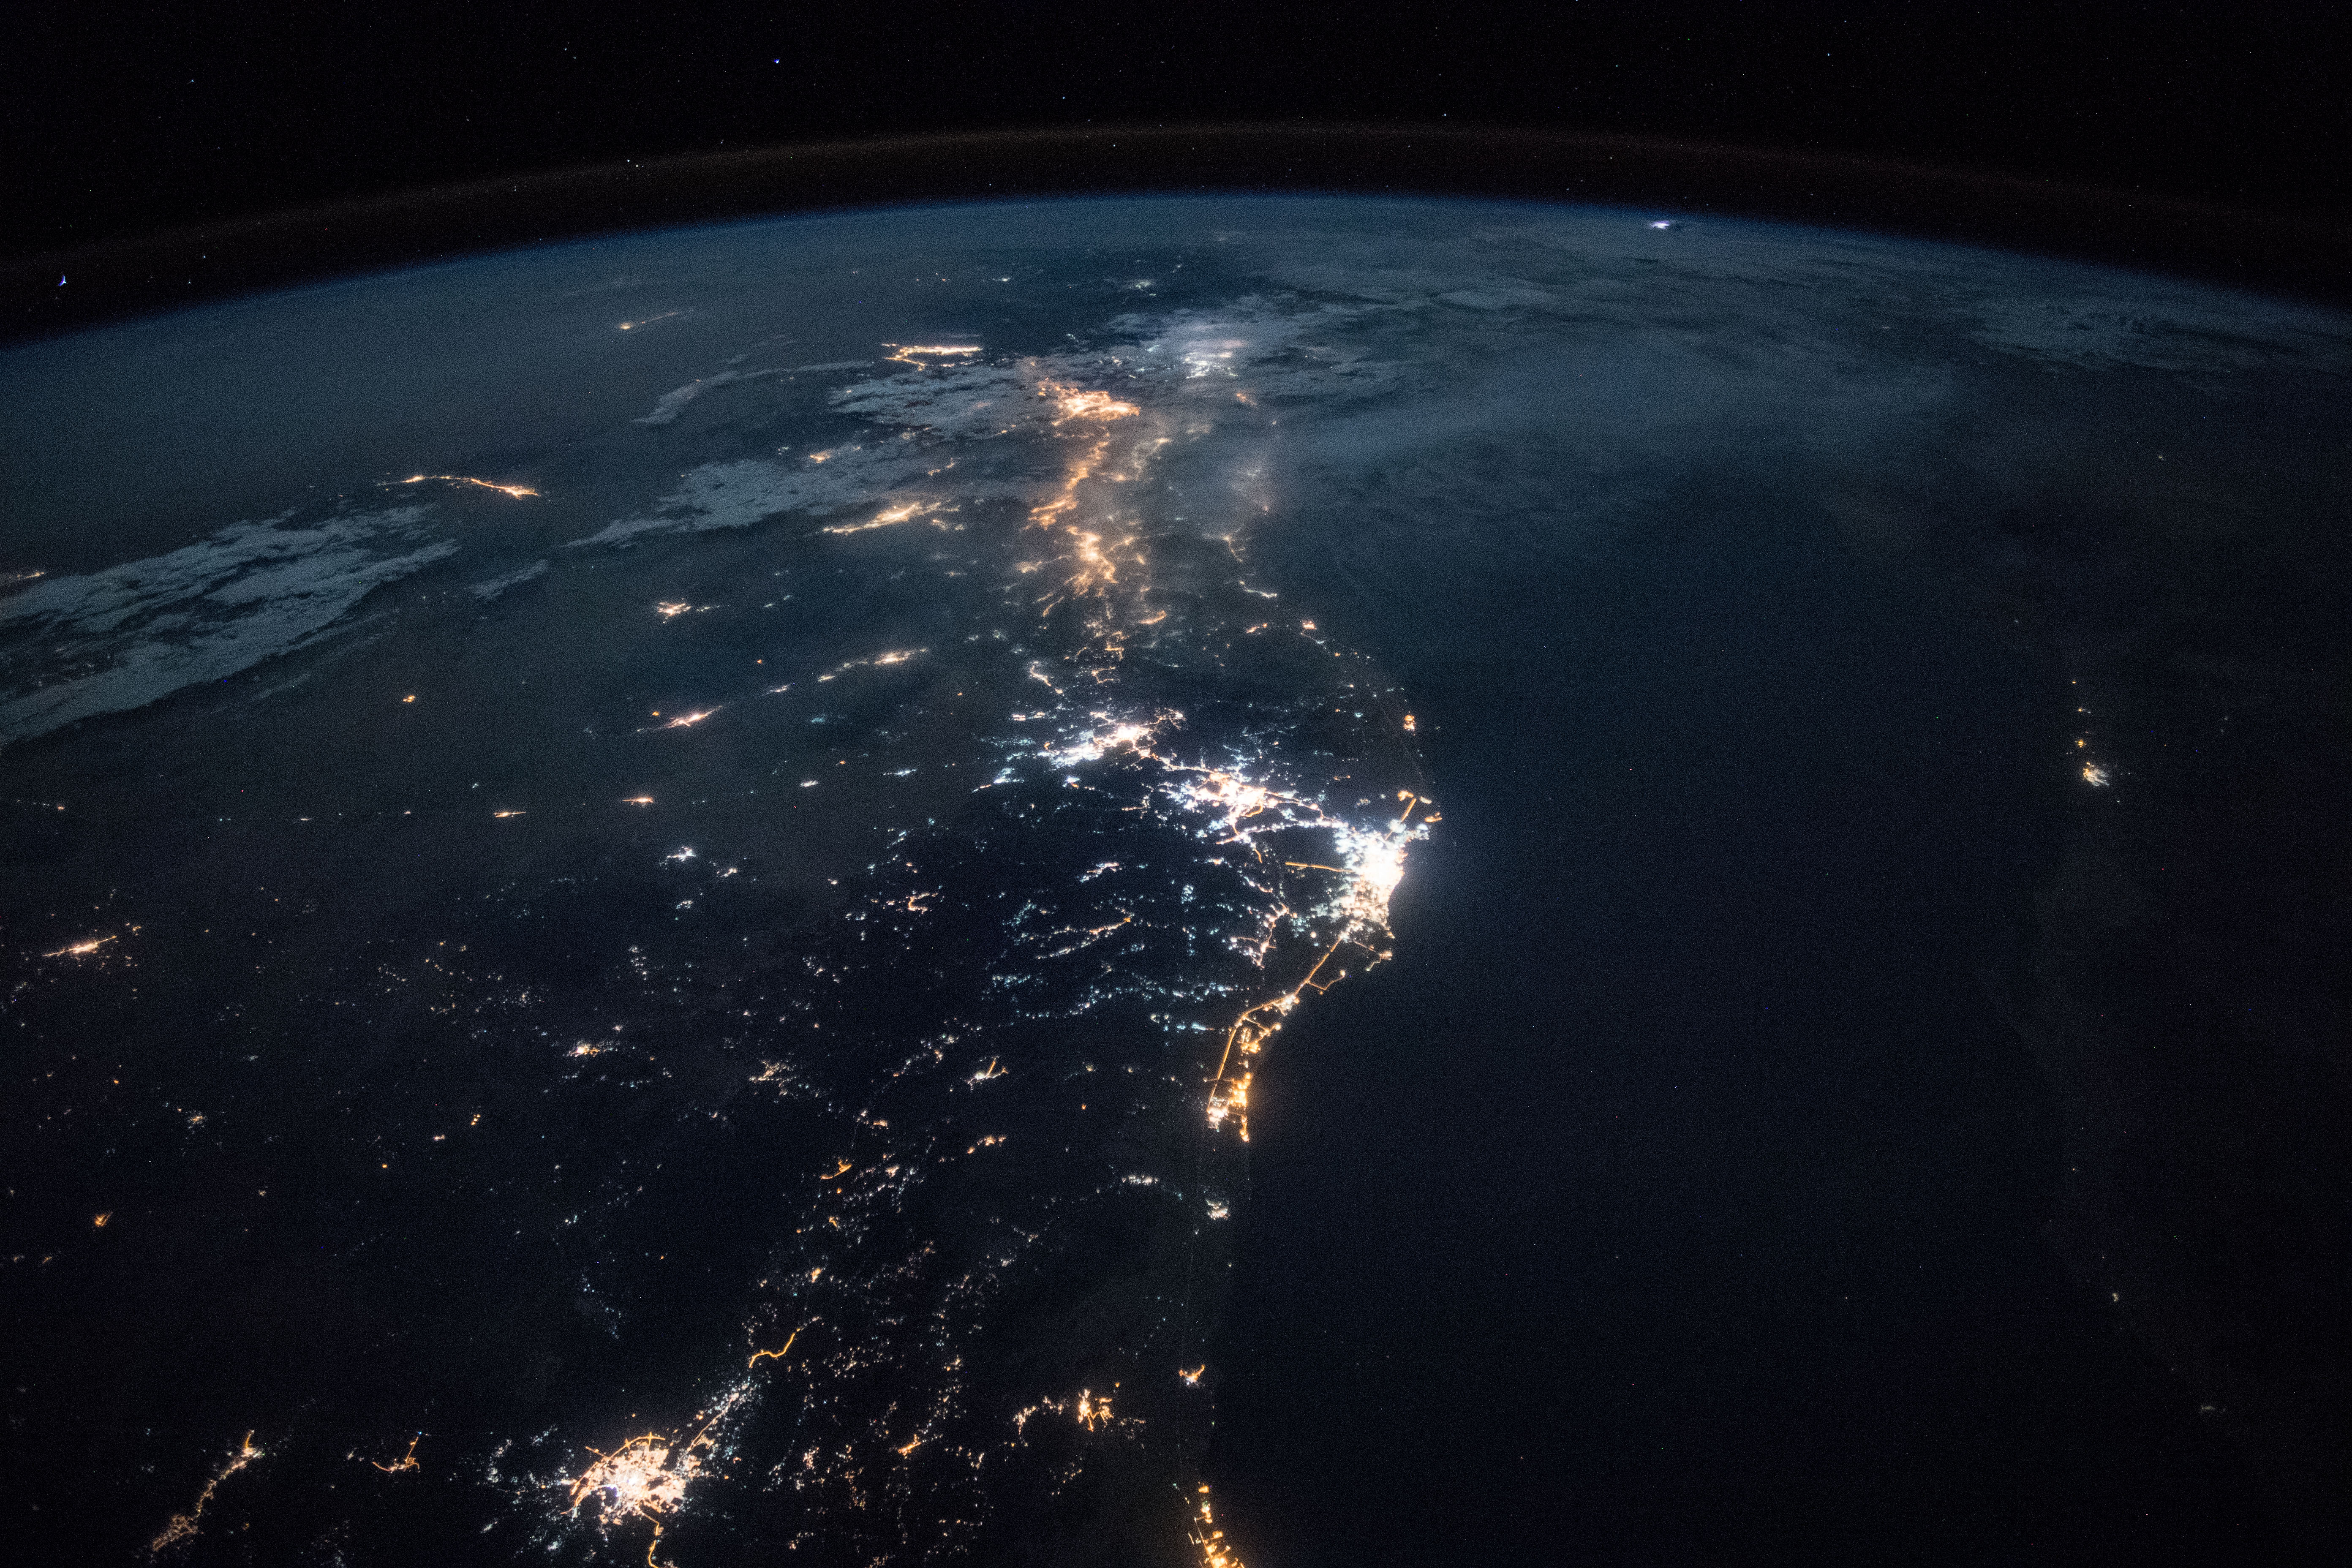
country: SAUDI ARABIA
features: PORT SUDAN, YANBU CITY, RED SEA, MEDINA CITY, JEDDAH CITY, NUBIAN DESERT, MECCA CITY, NIGHT, EARTH LIMB
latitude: 21.9
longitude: 39.1
